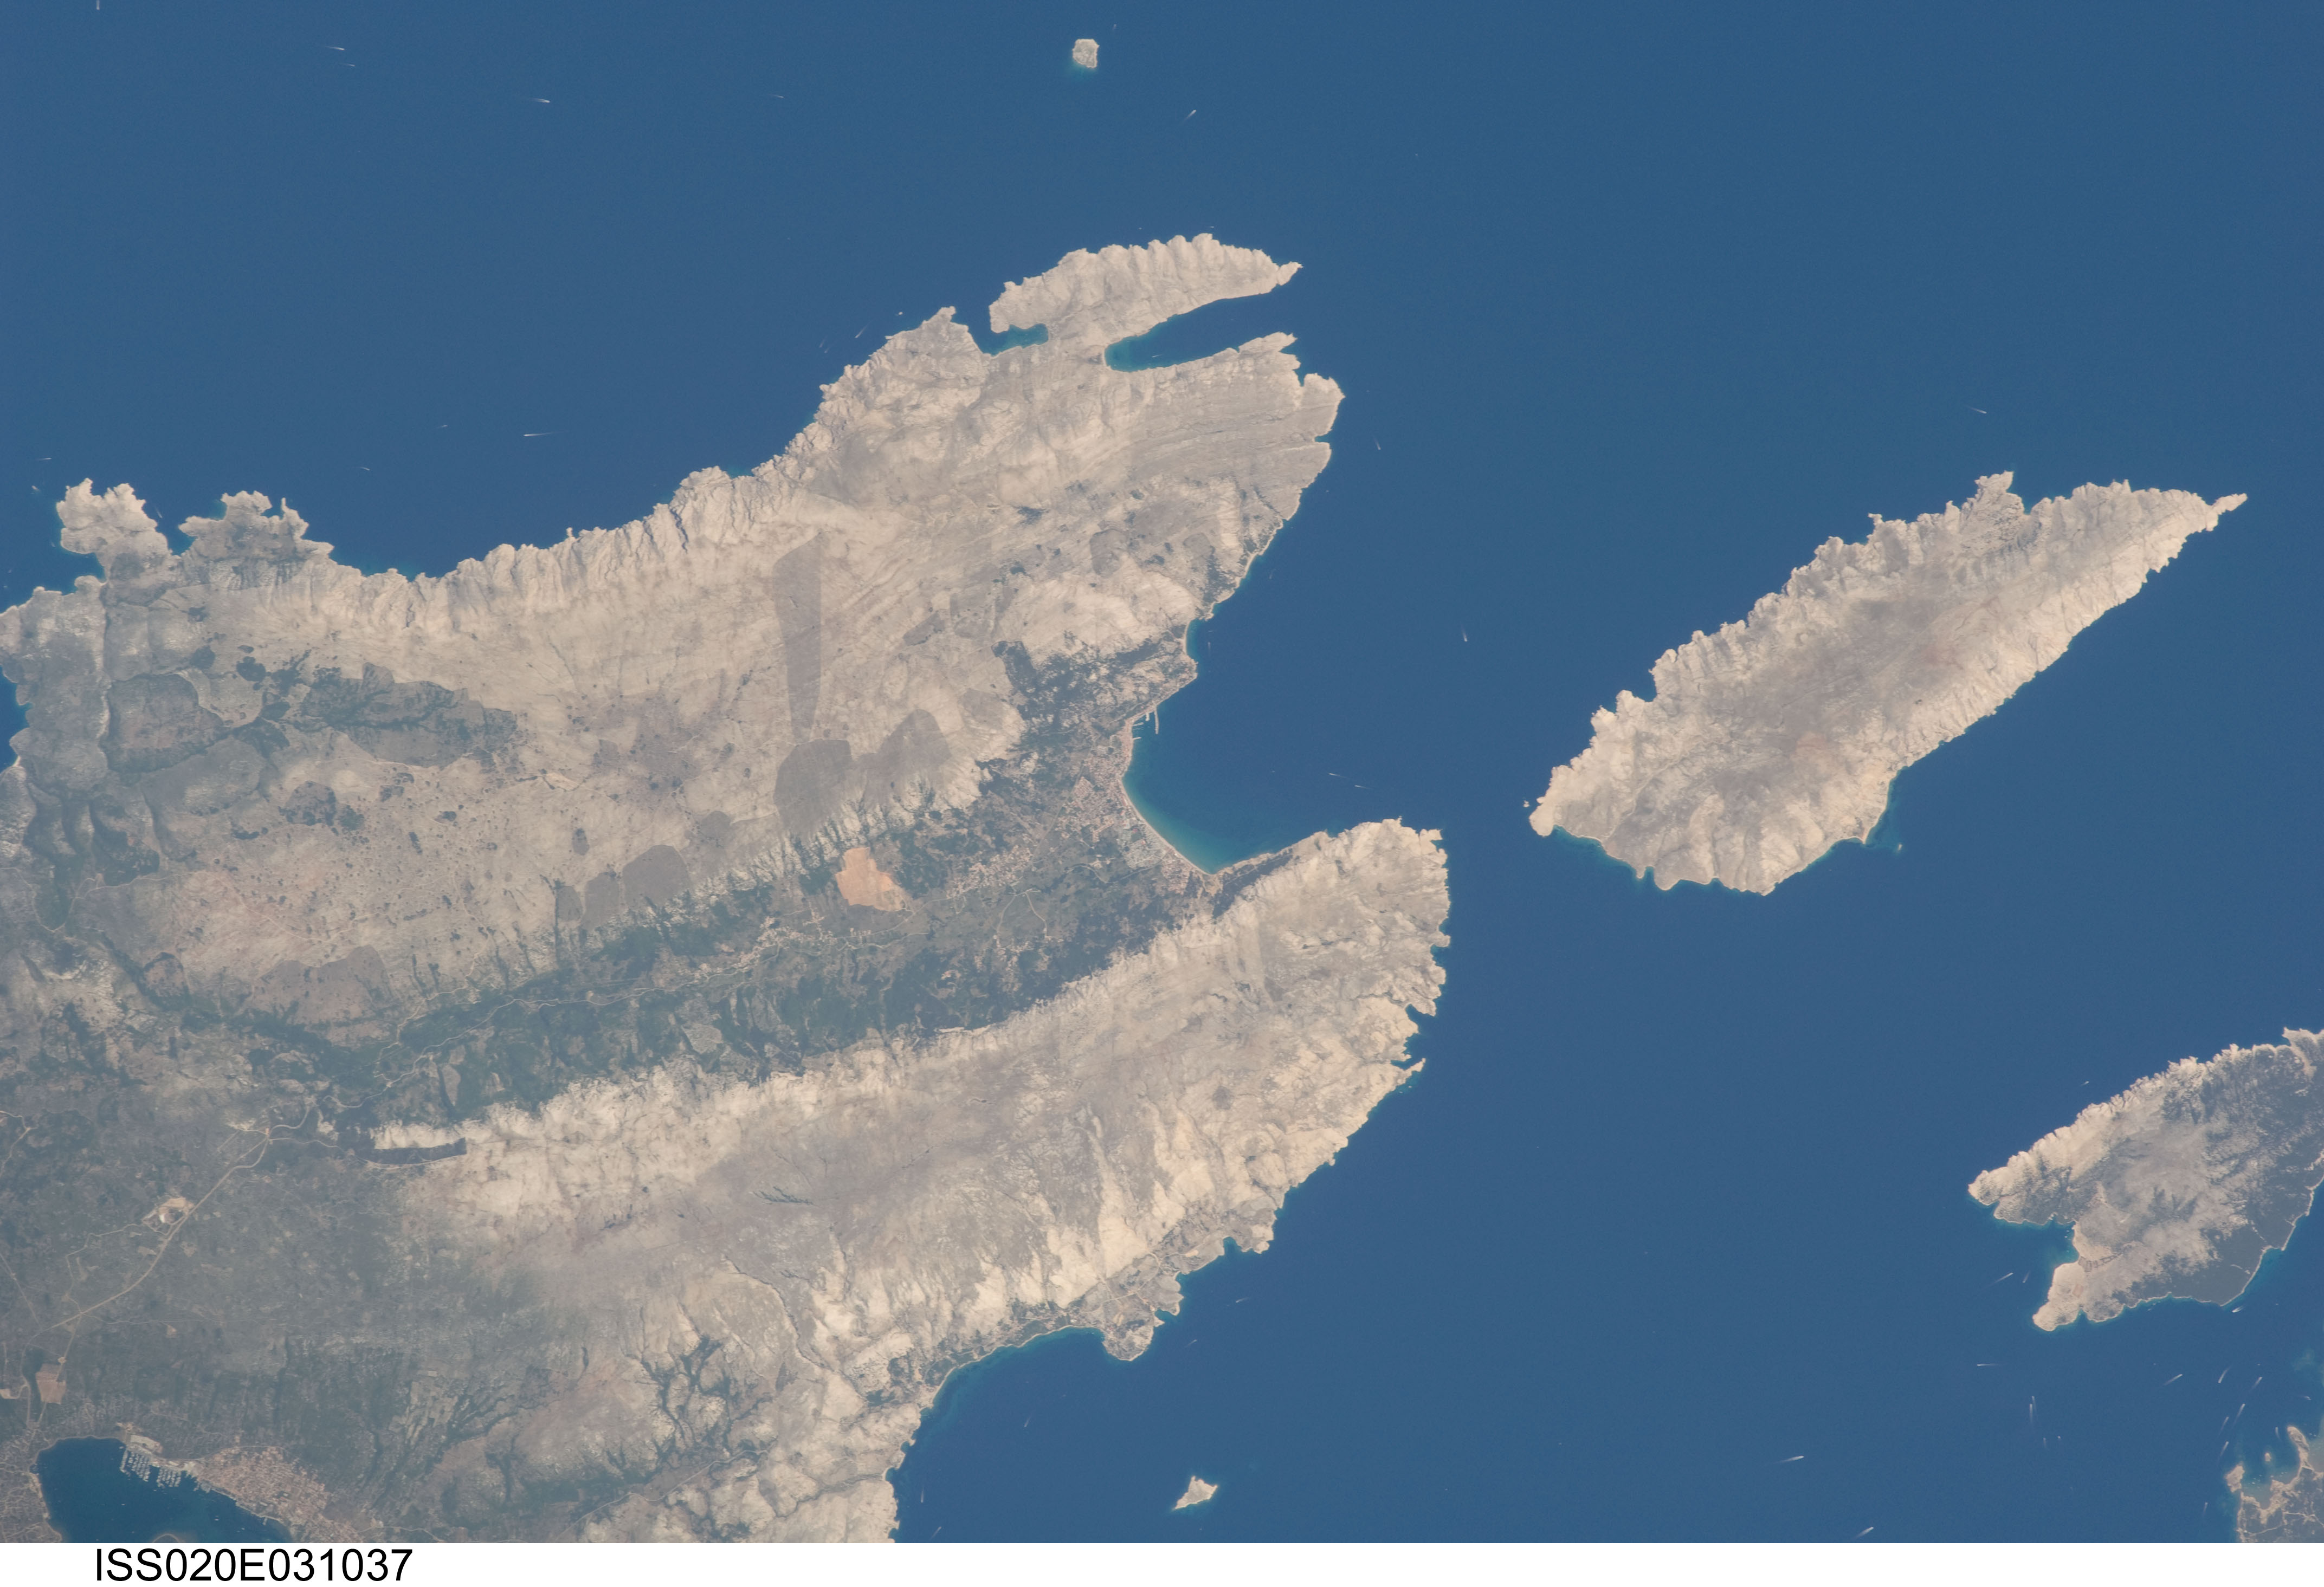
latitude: 45.0
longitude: 14.8
